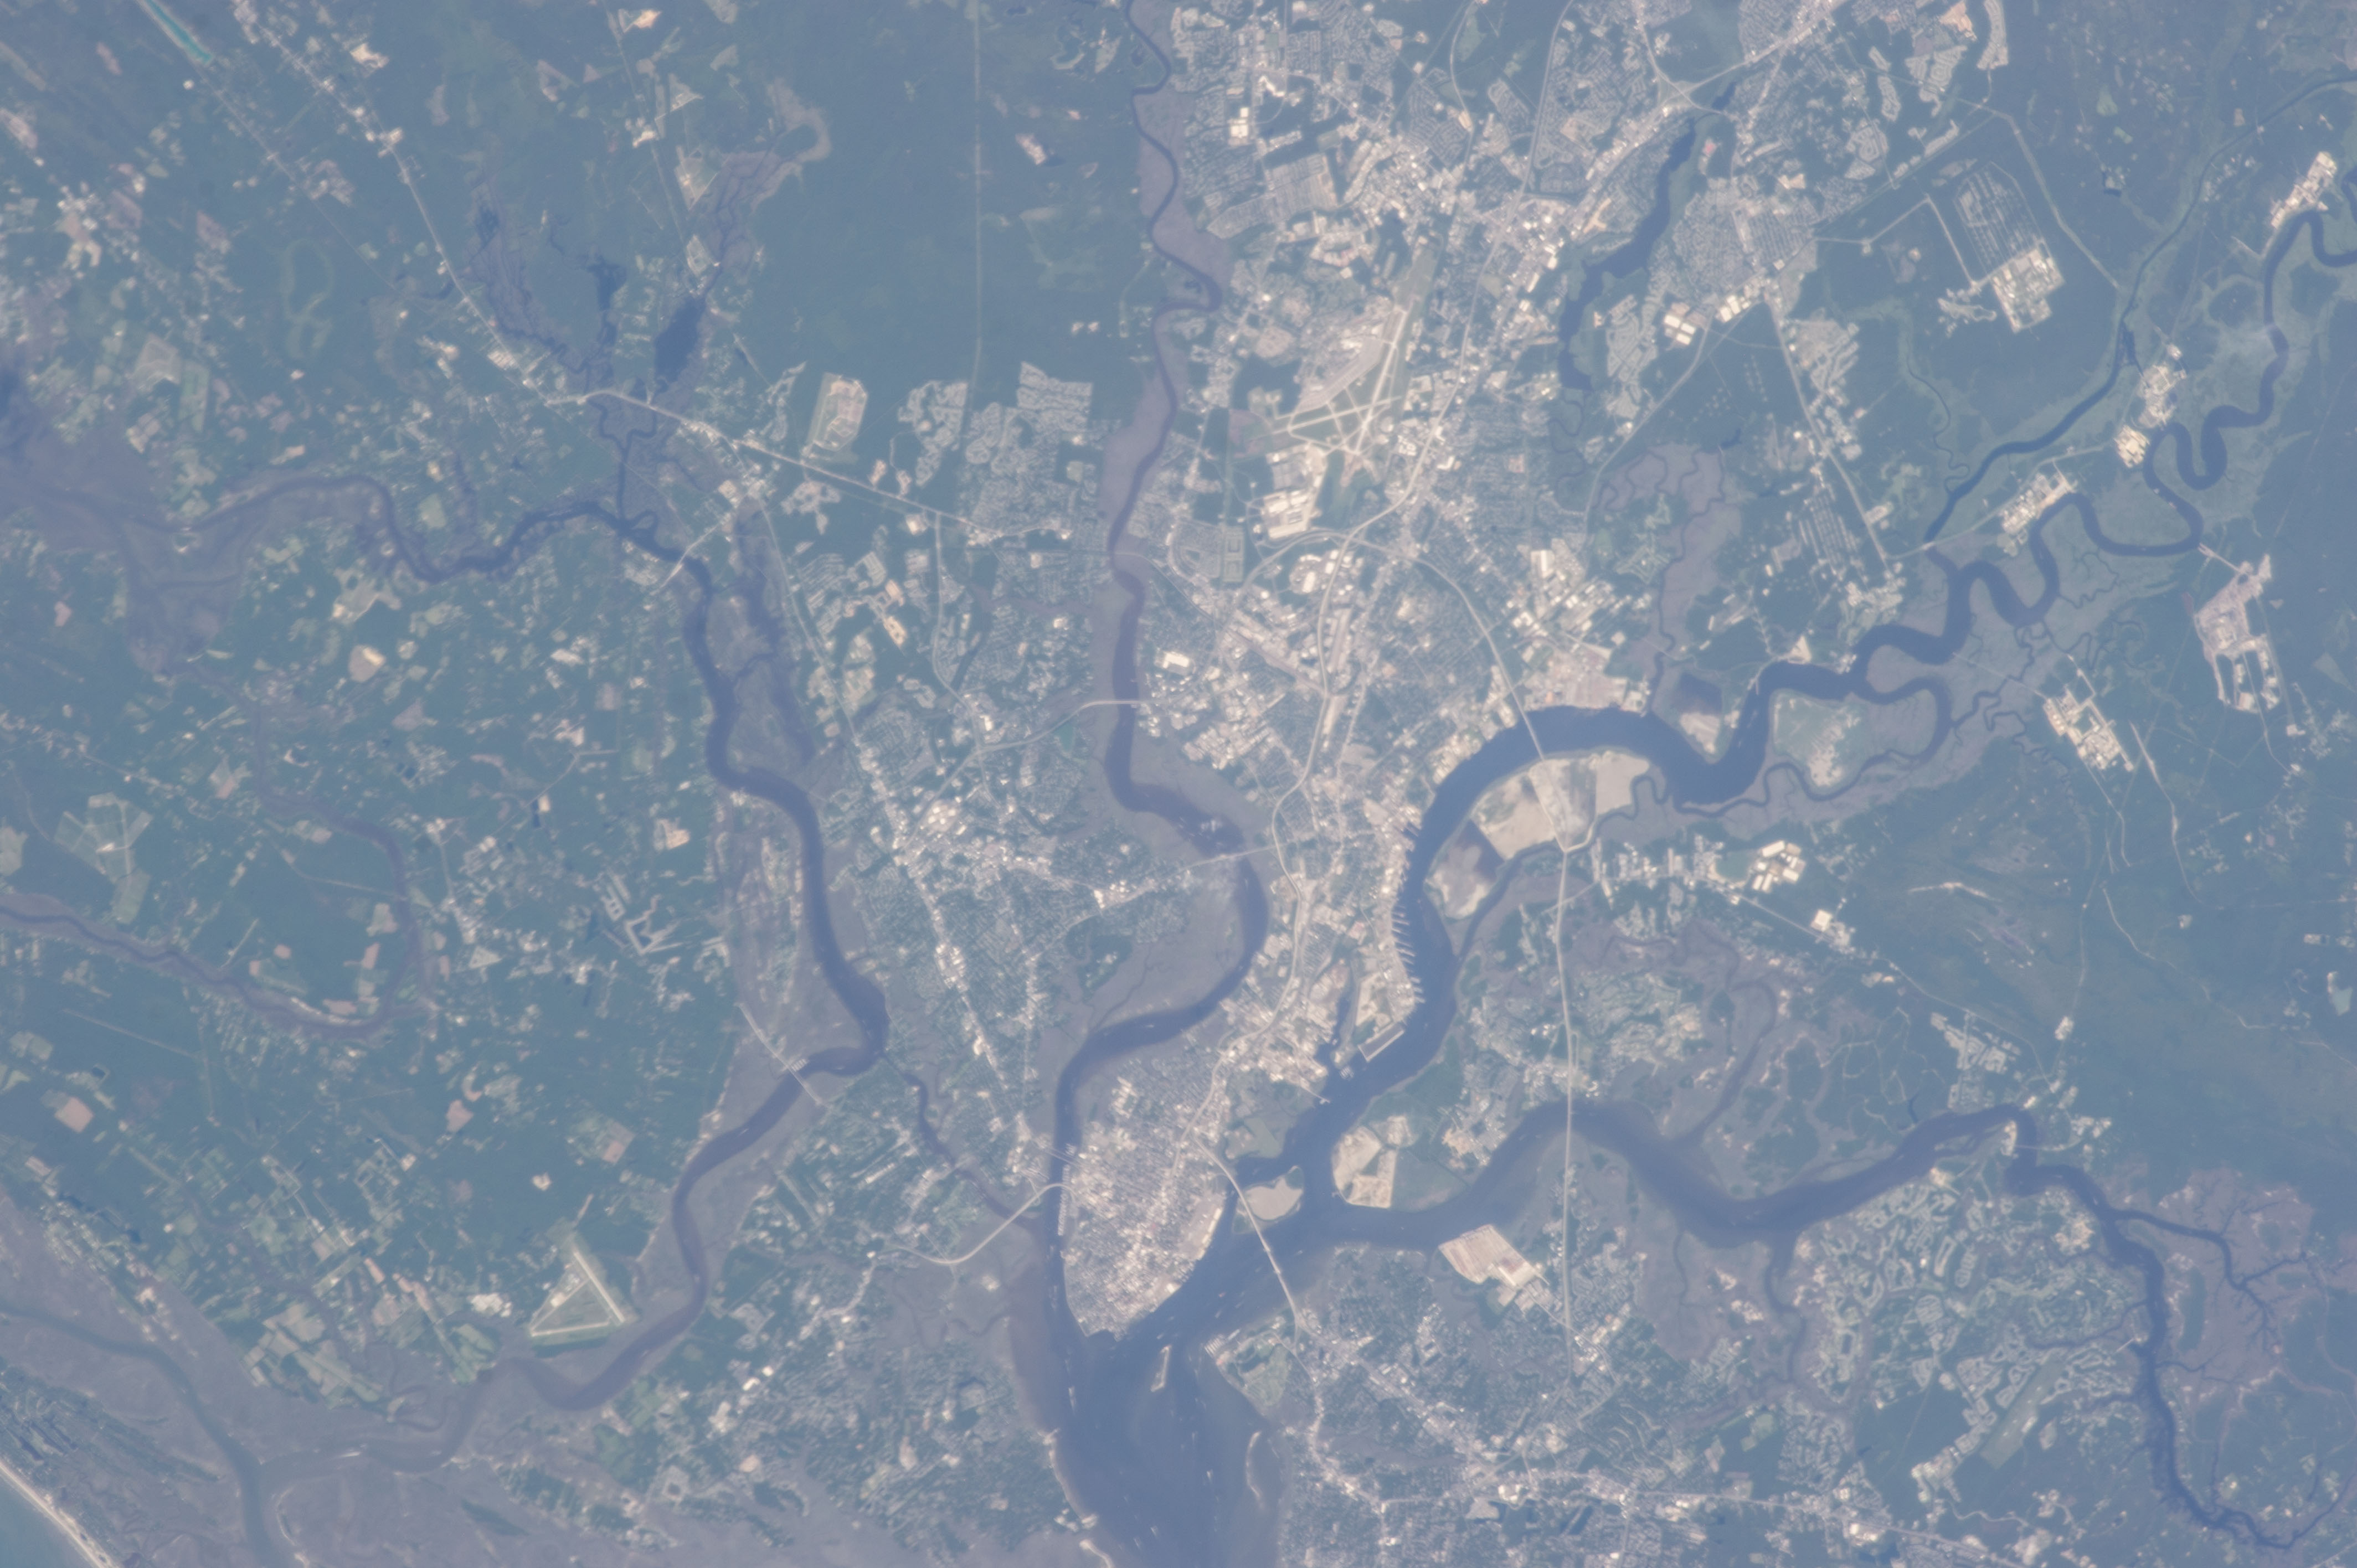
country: USA-SOUTH CAROLINA
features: CHARLESTON, ASHLEY R., COOPER R., WANDO R., N. CHARLESTON, AFB, HARBOR
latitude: 32.8
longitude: -80.0
